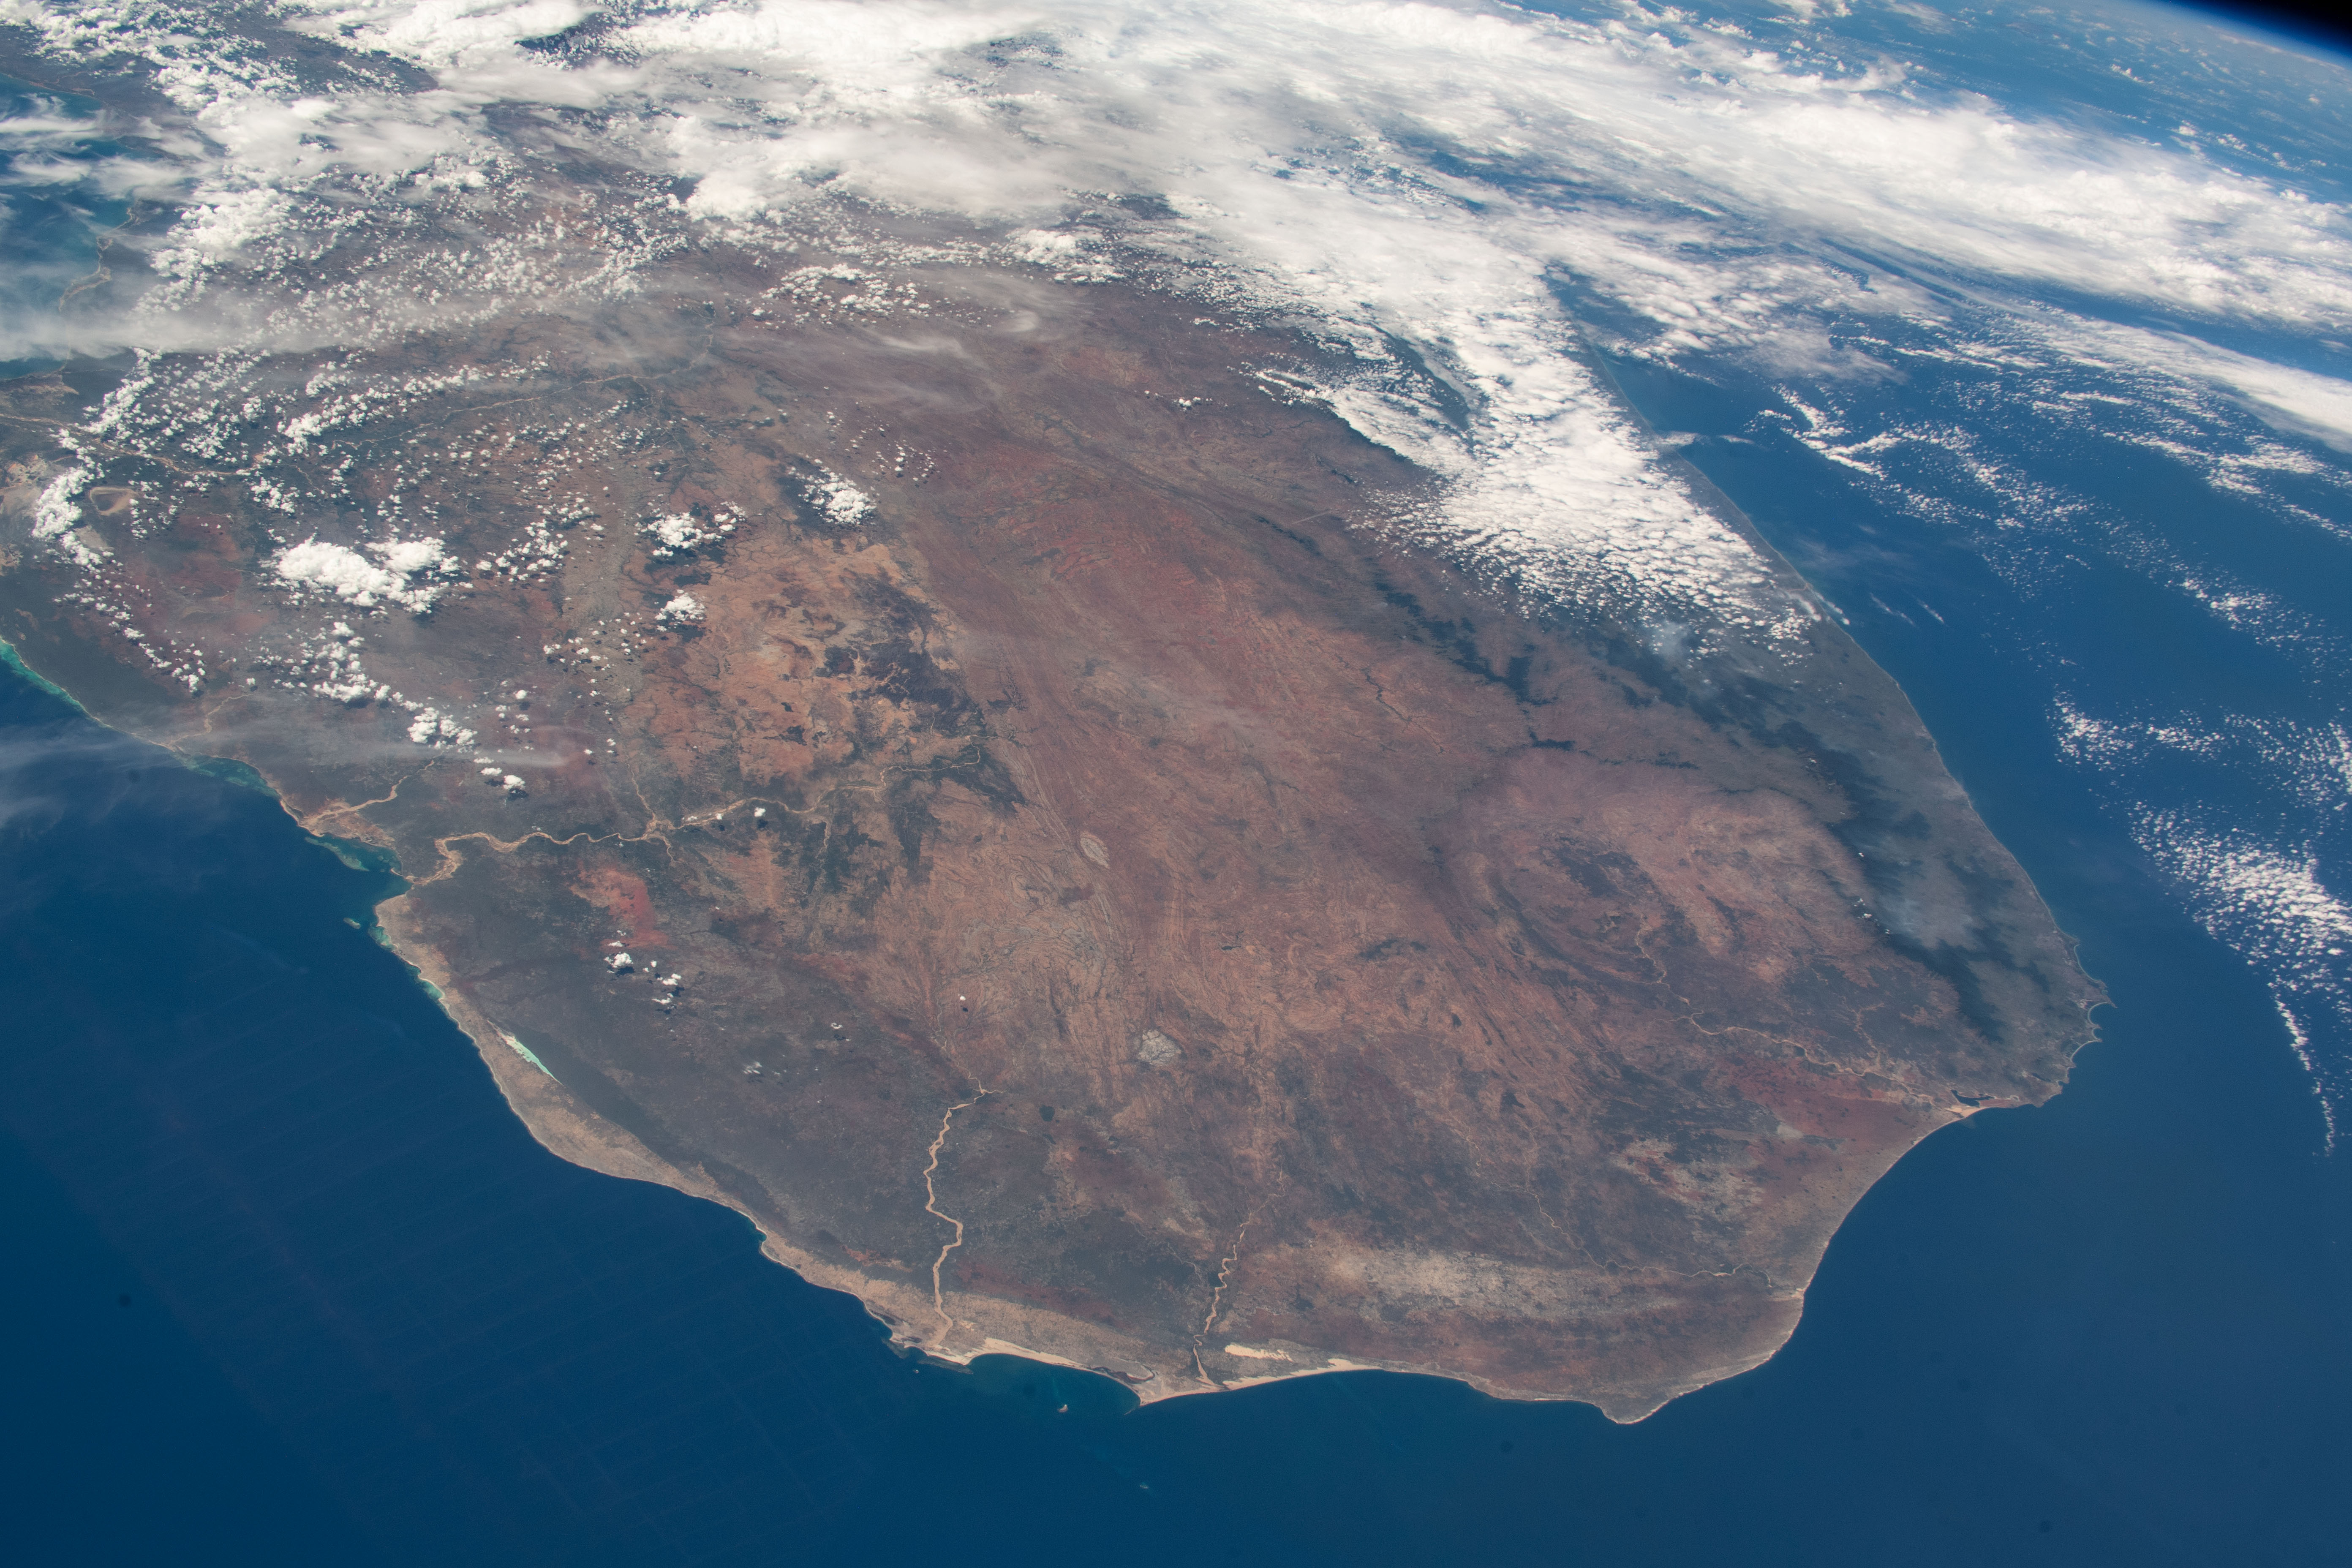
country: MADAGASCAR
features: LINTA RIVER, MENARANDRA RIVER, ONILAHY RIVER, FIHERENANA RIVER, TSIMANAMPETSOTA NATURE RESERVE
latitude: -24.0
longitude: 45.5
